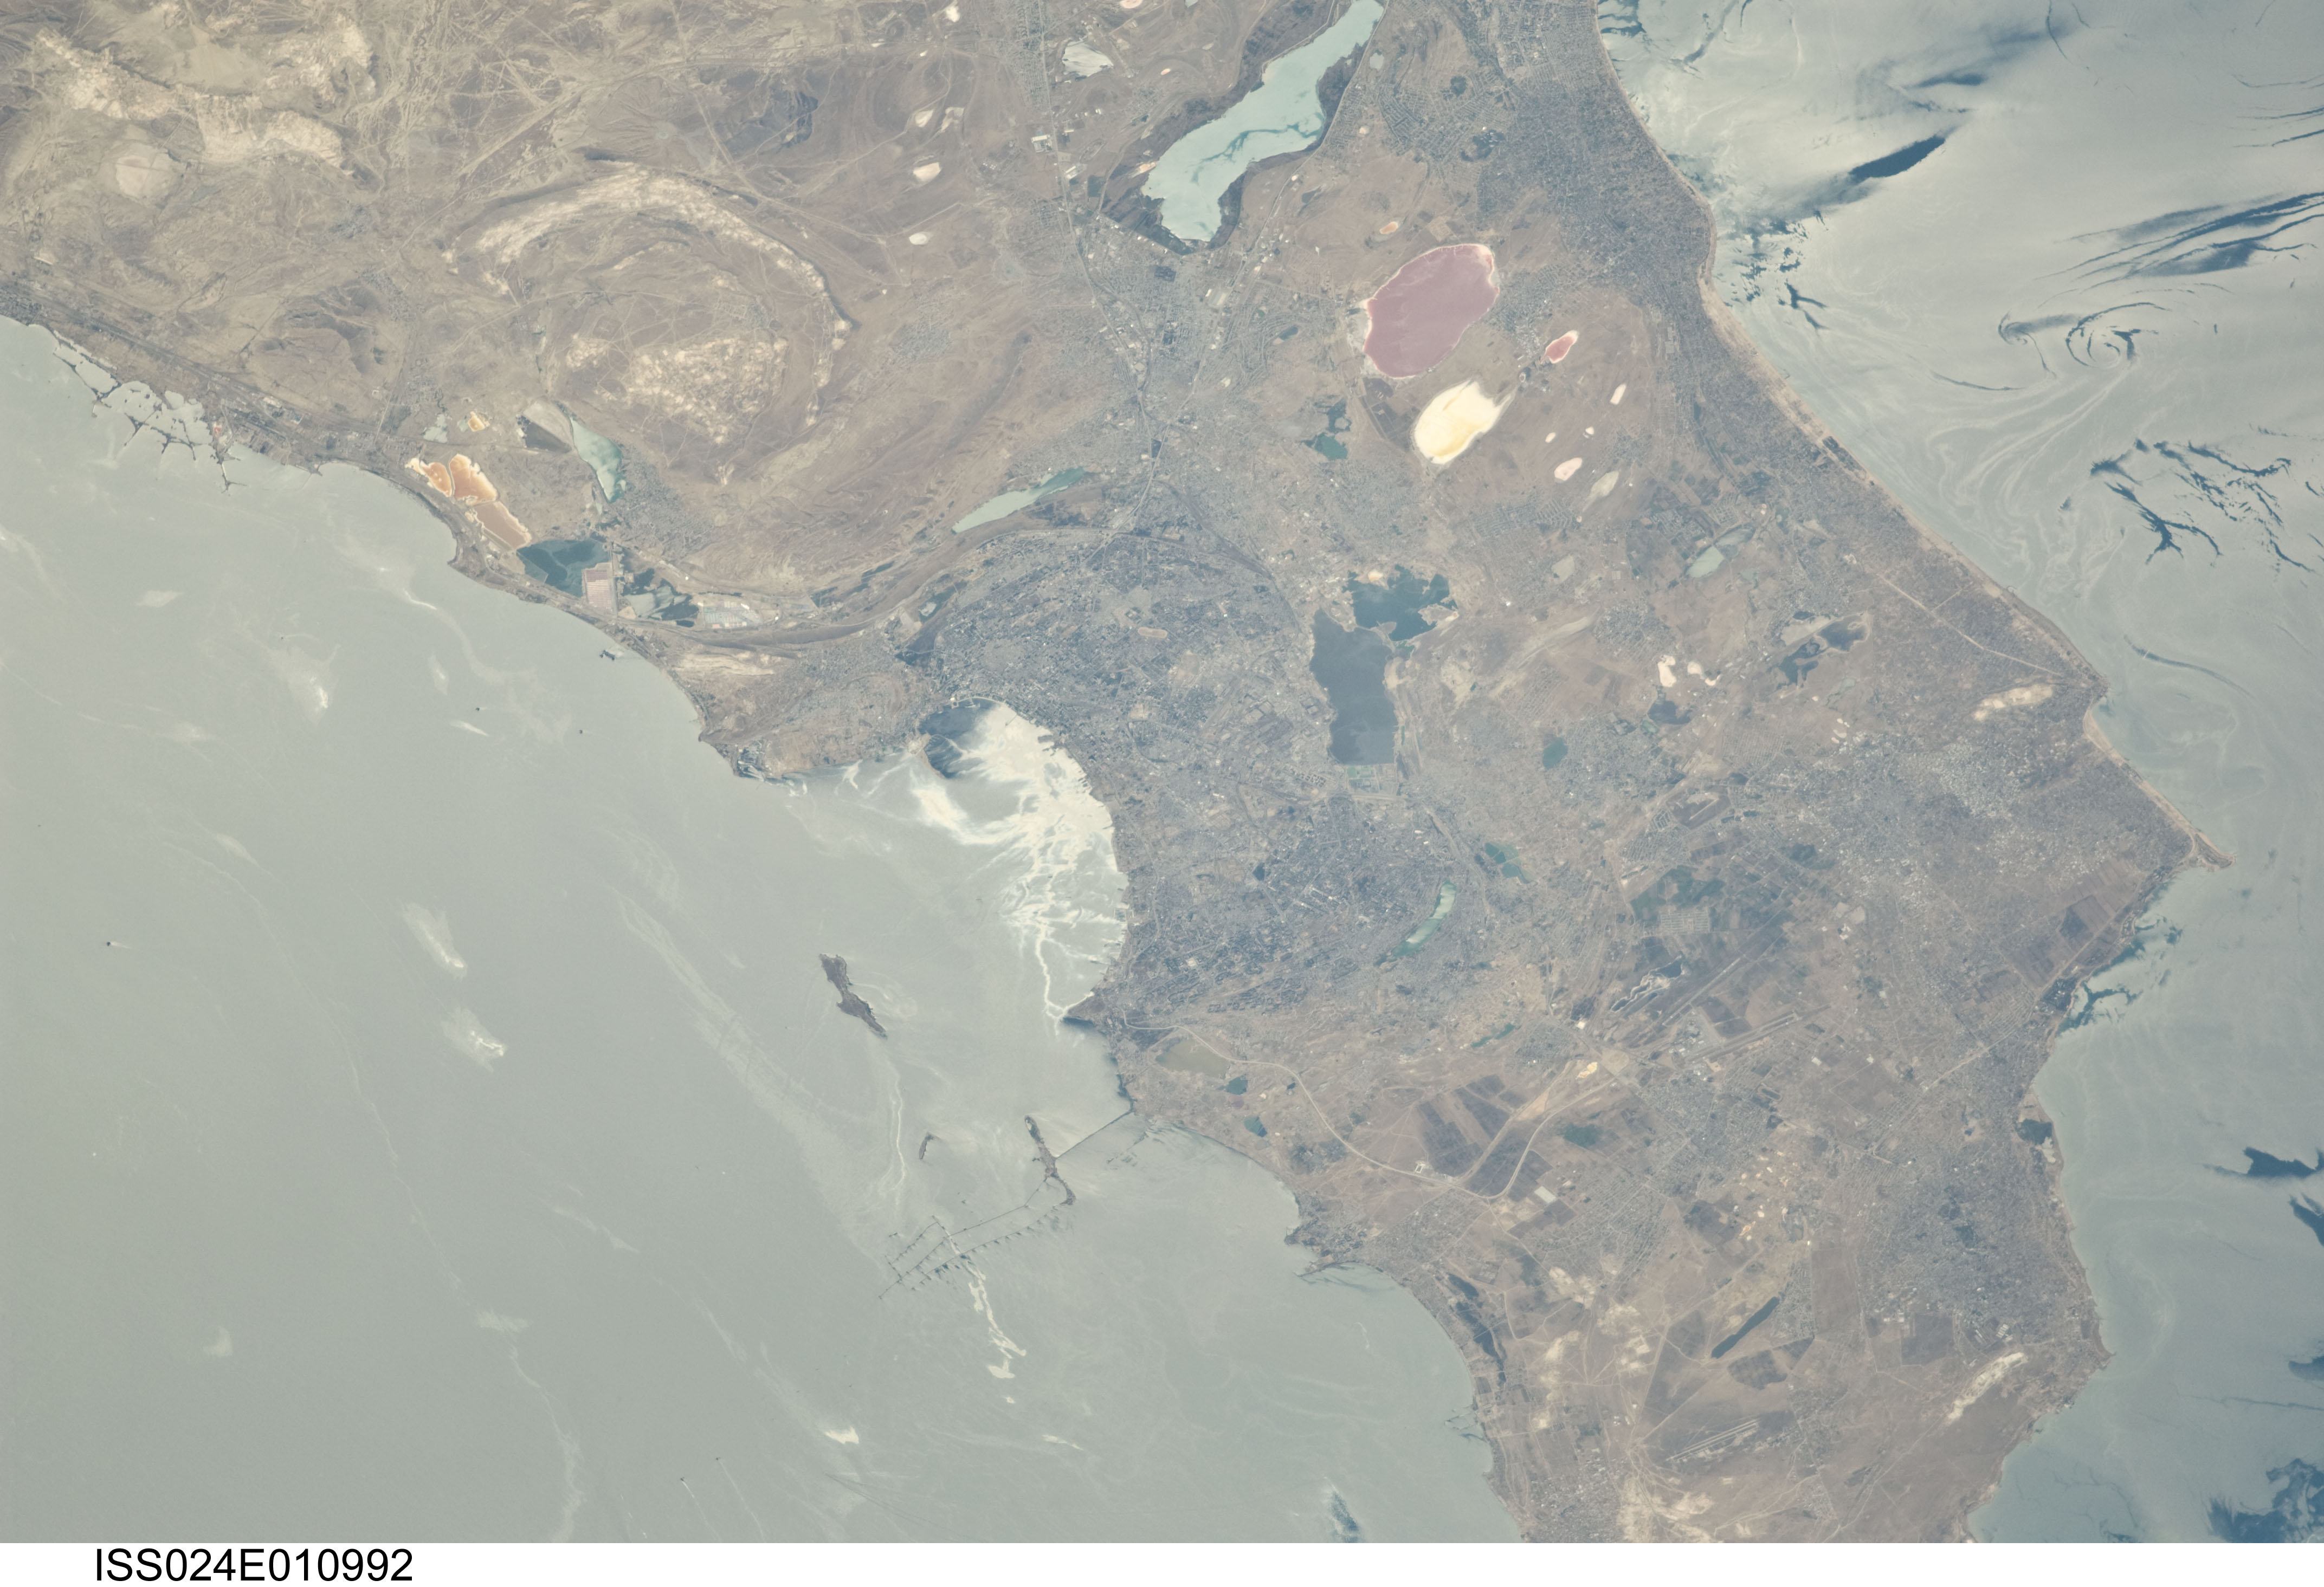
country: AZERBAIJAN
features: BAKU, ABSERON PENINSULA, CASPIAN SEA, GLINT FEATURES, LAKES, AIRPORTS
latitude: 40.4
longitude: 49.9
